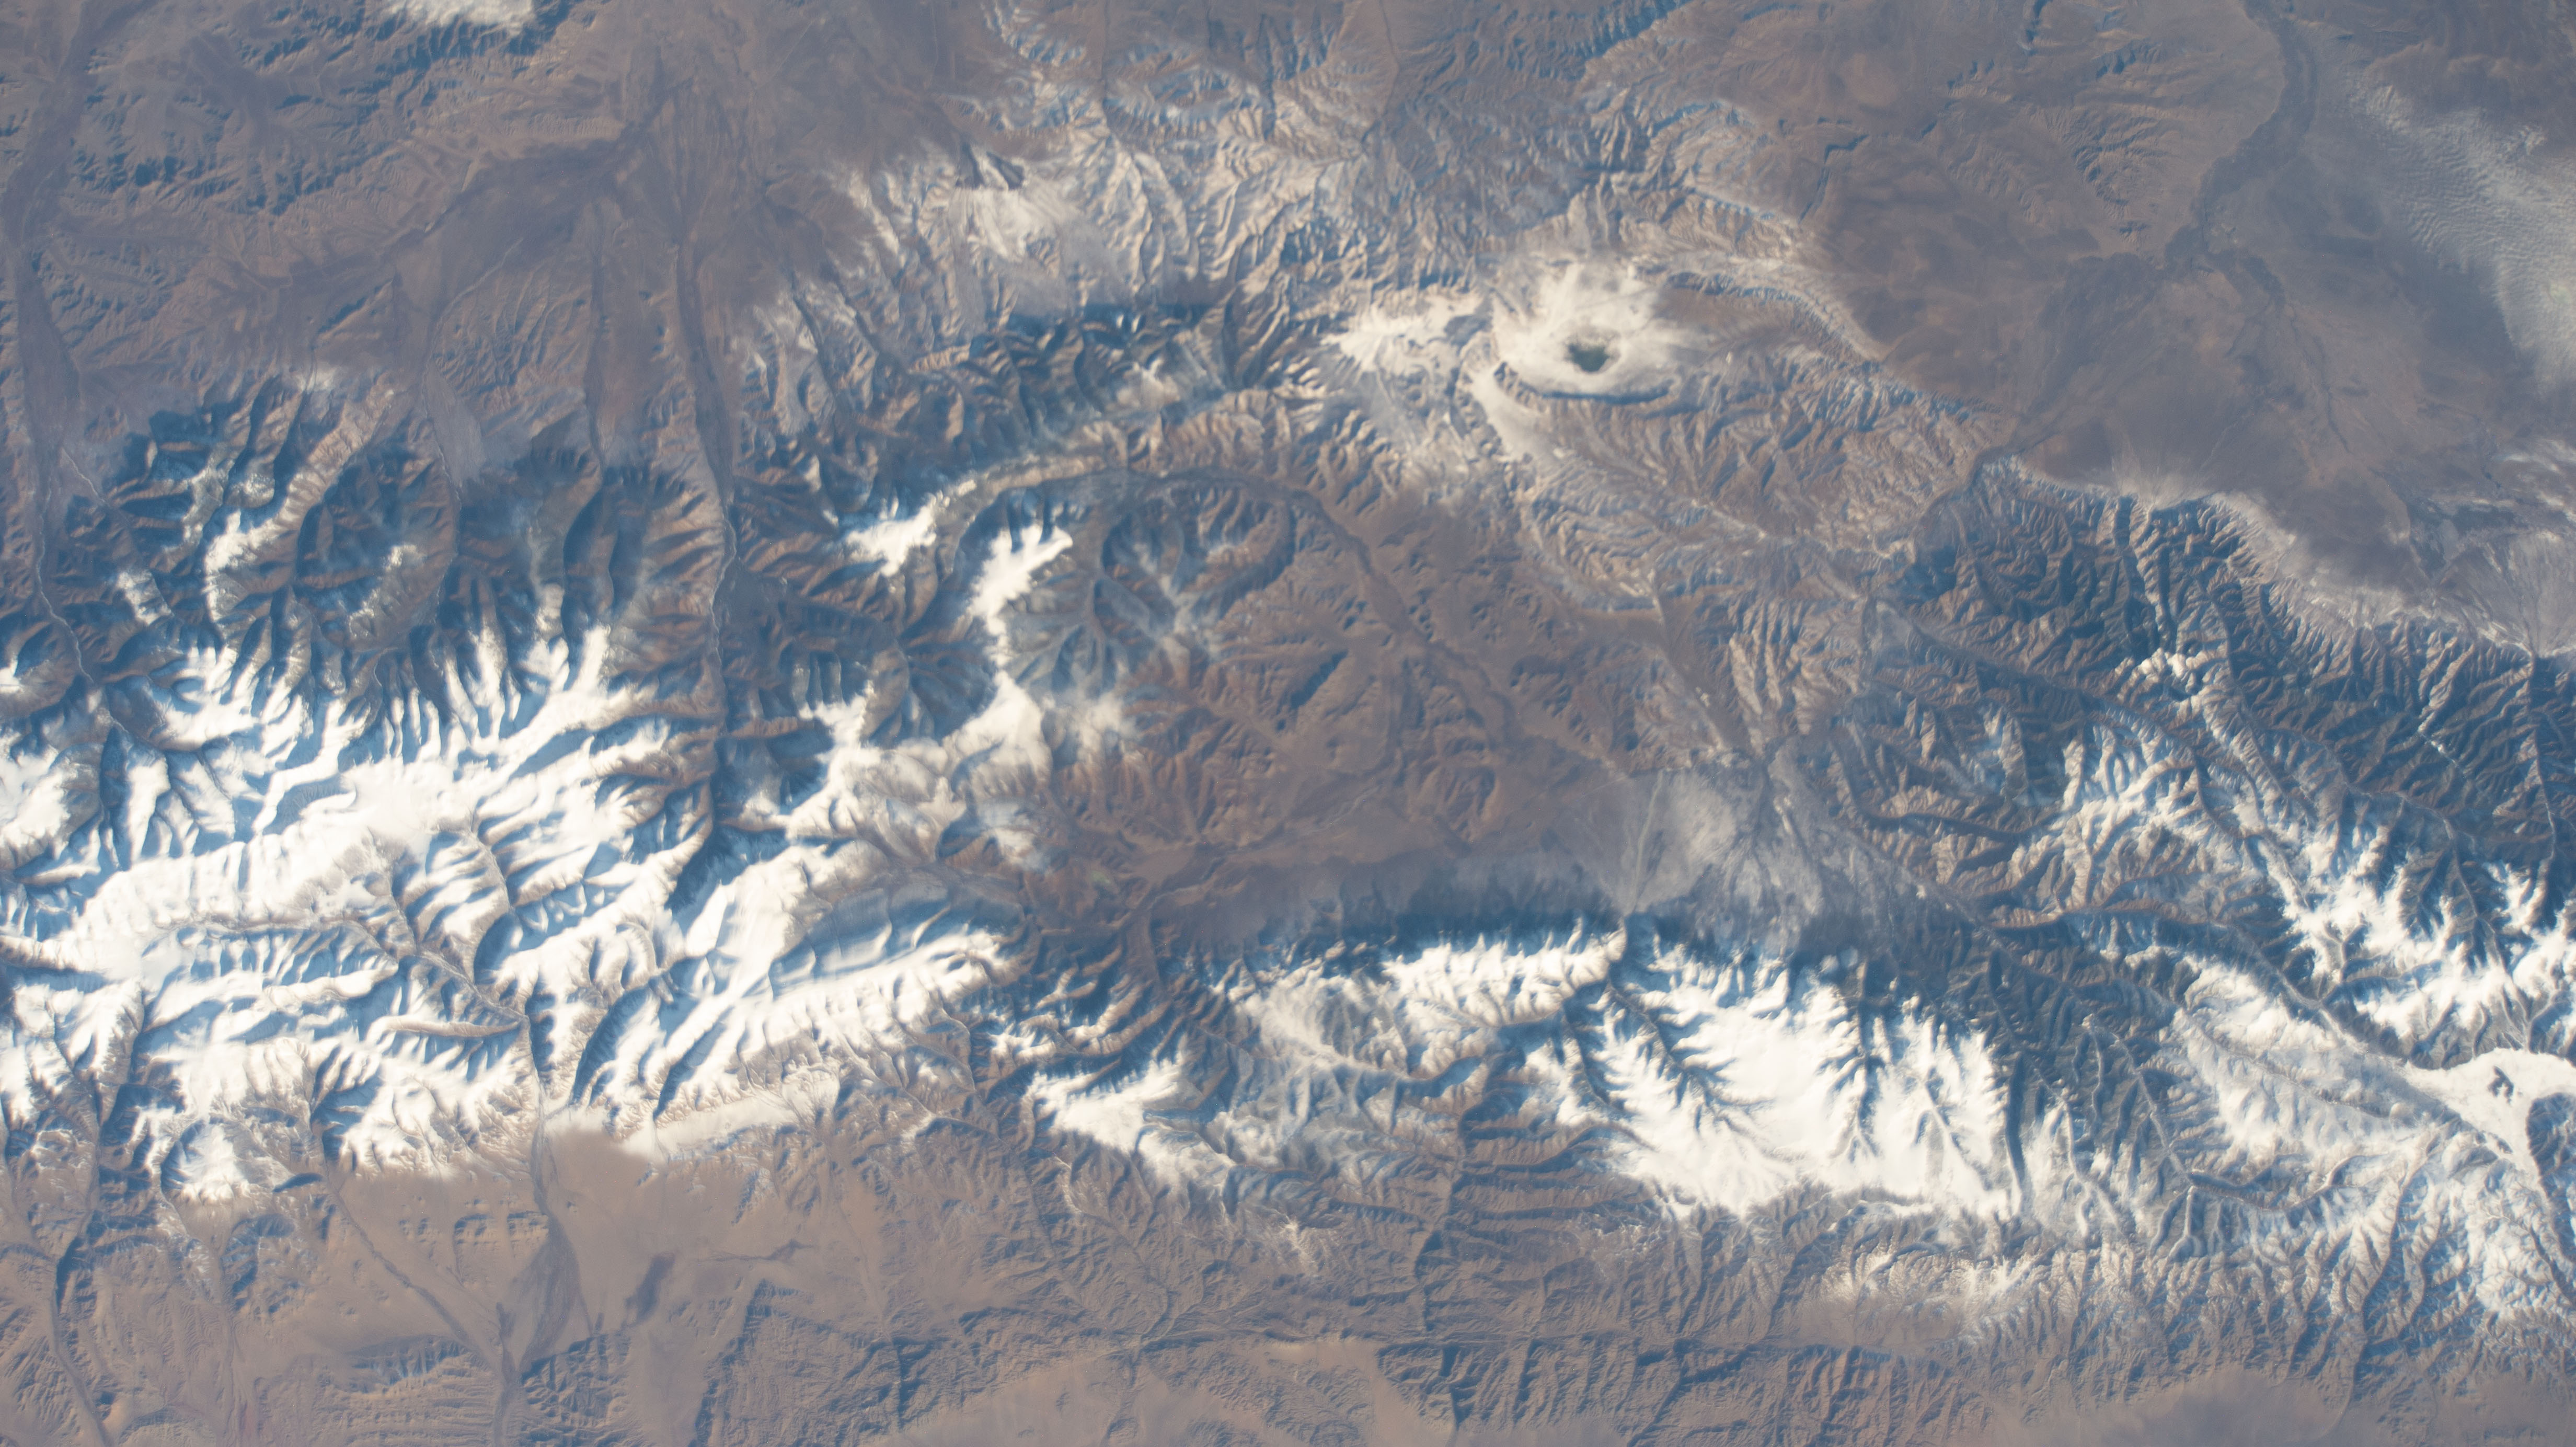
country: RUSSIAN FEDERATION
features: TUVA REPUBLIC, MOUNTAINS, FOREST
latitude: 51.1
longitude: 93.7
